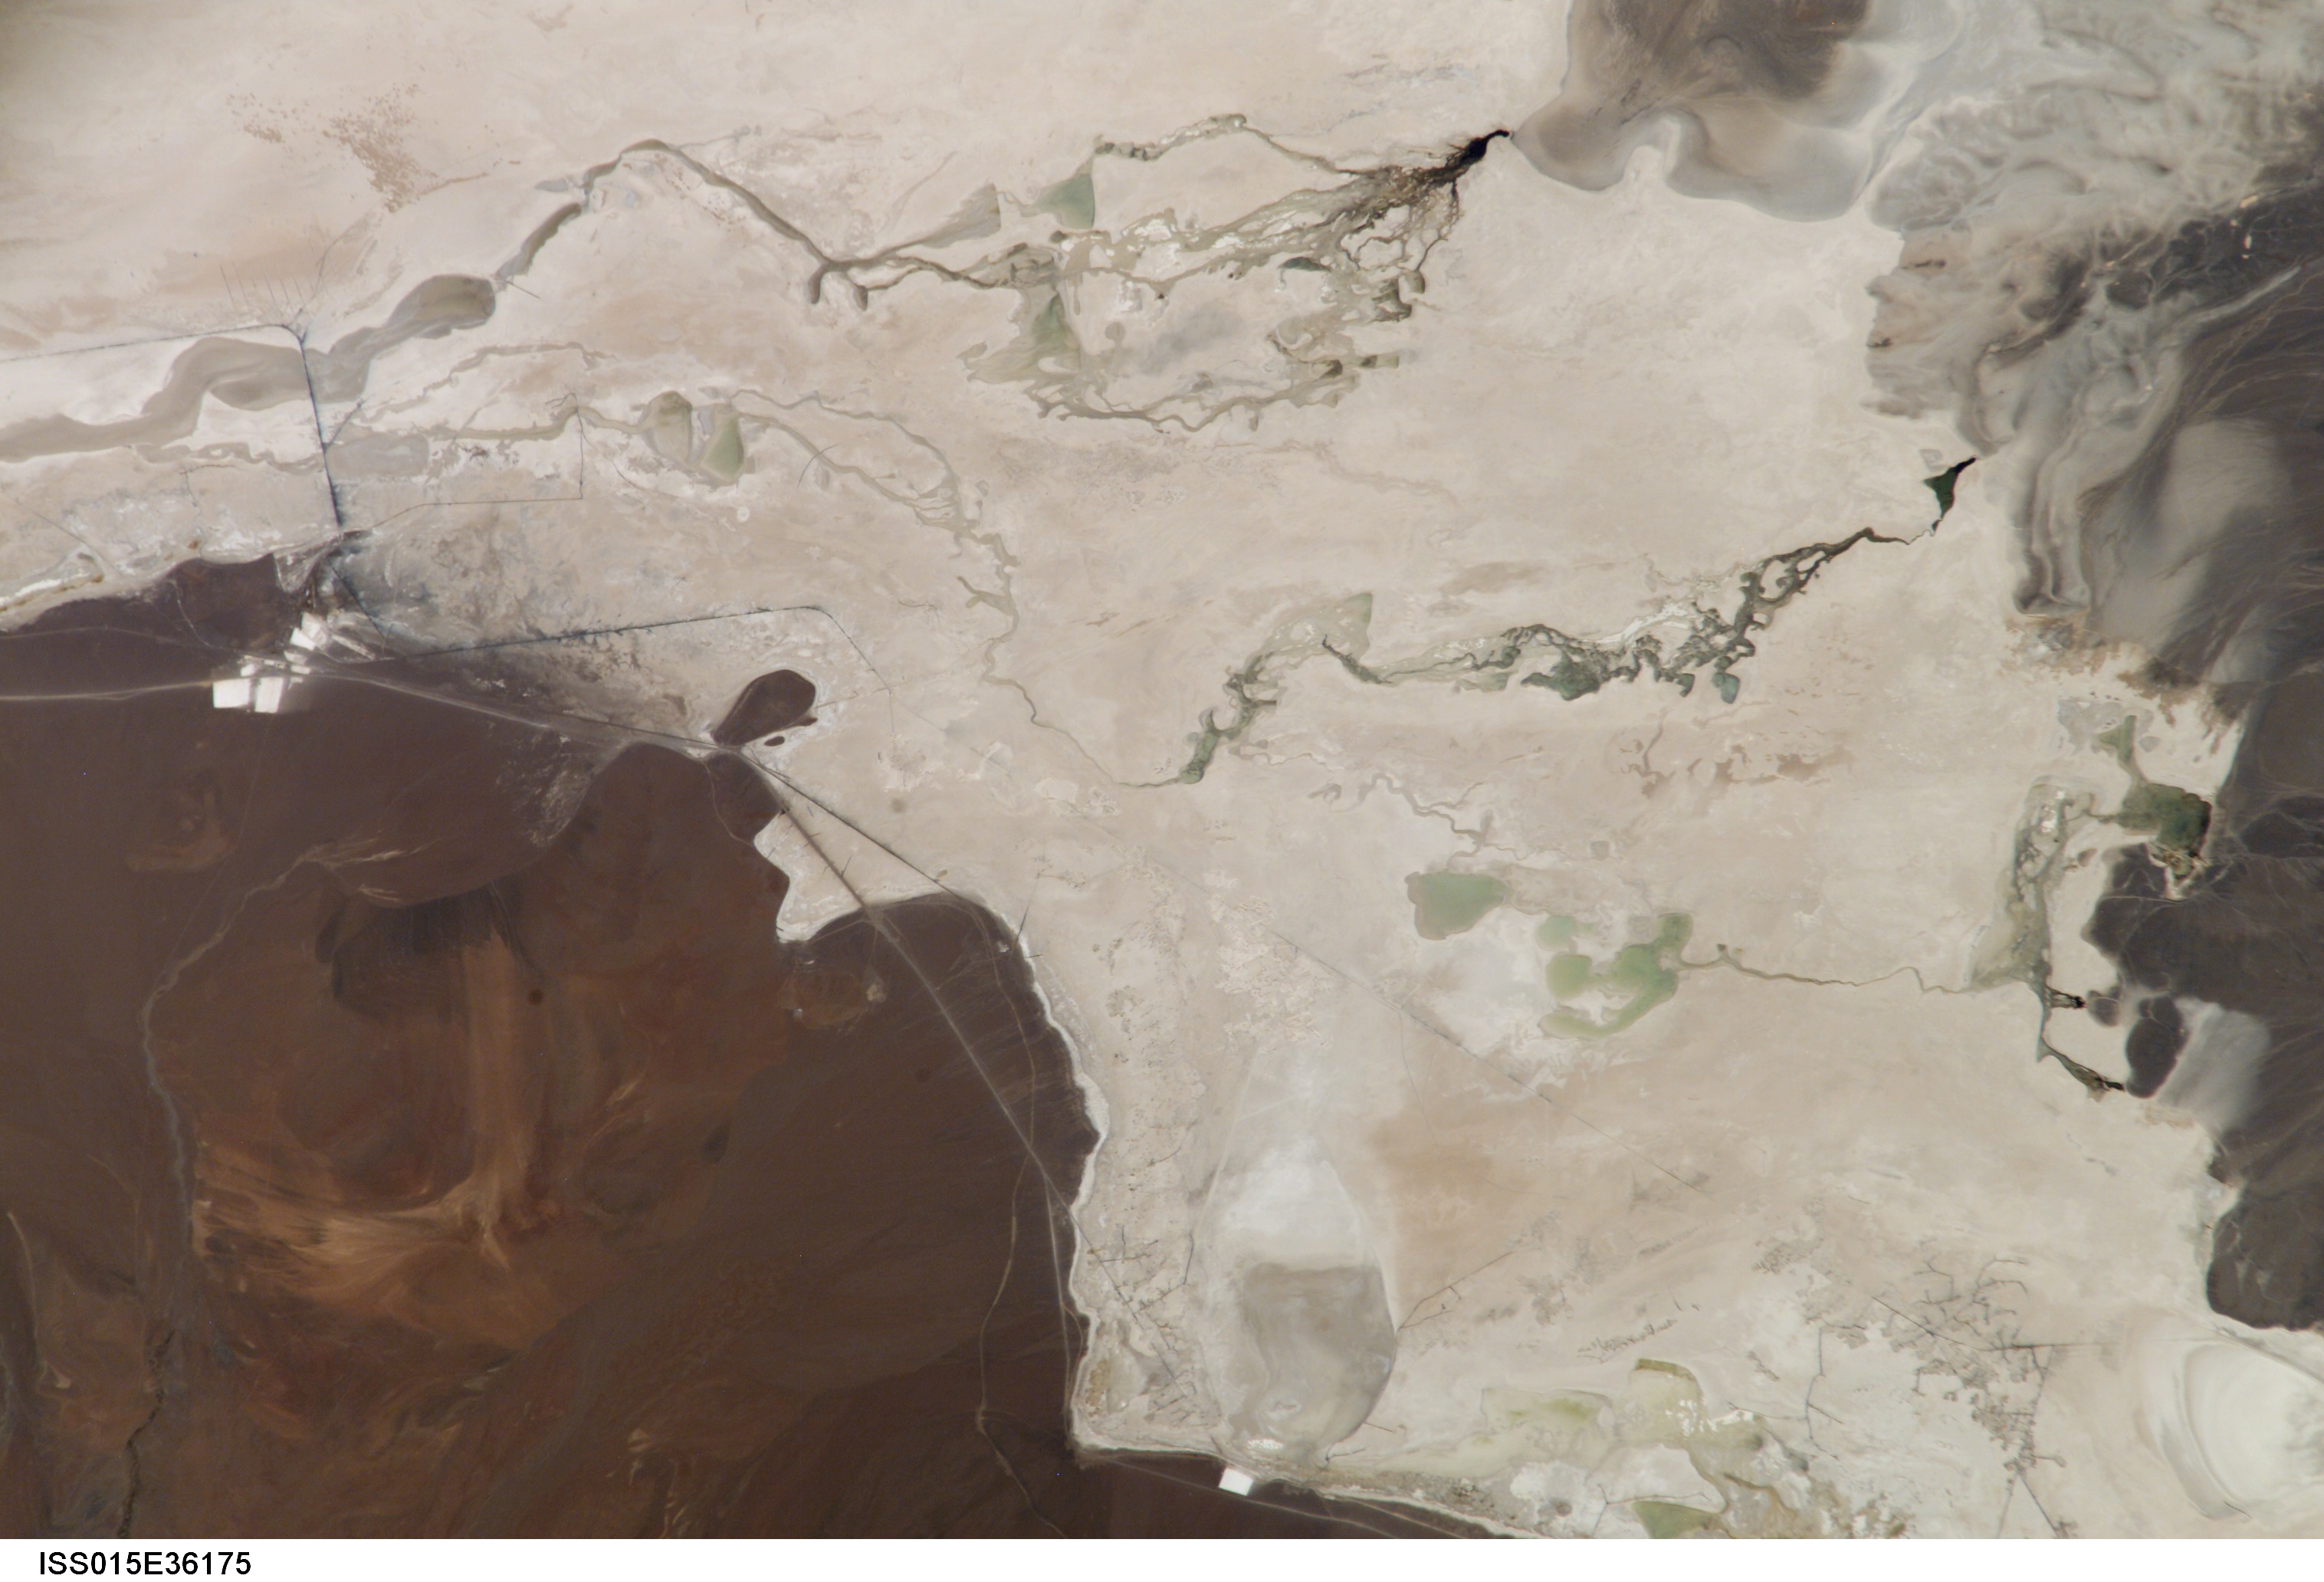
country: CHILE
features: CENTRAL SALAR DE ASCOTAN
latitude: -21.5
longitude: -68.3
